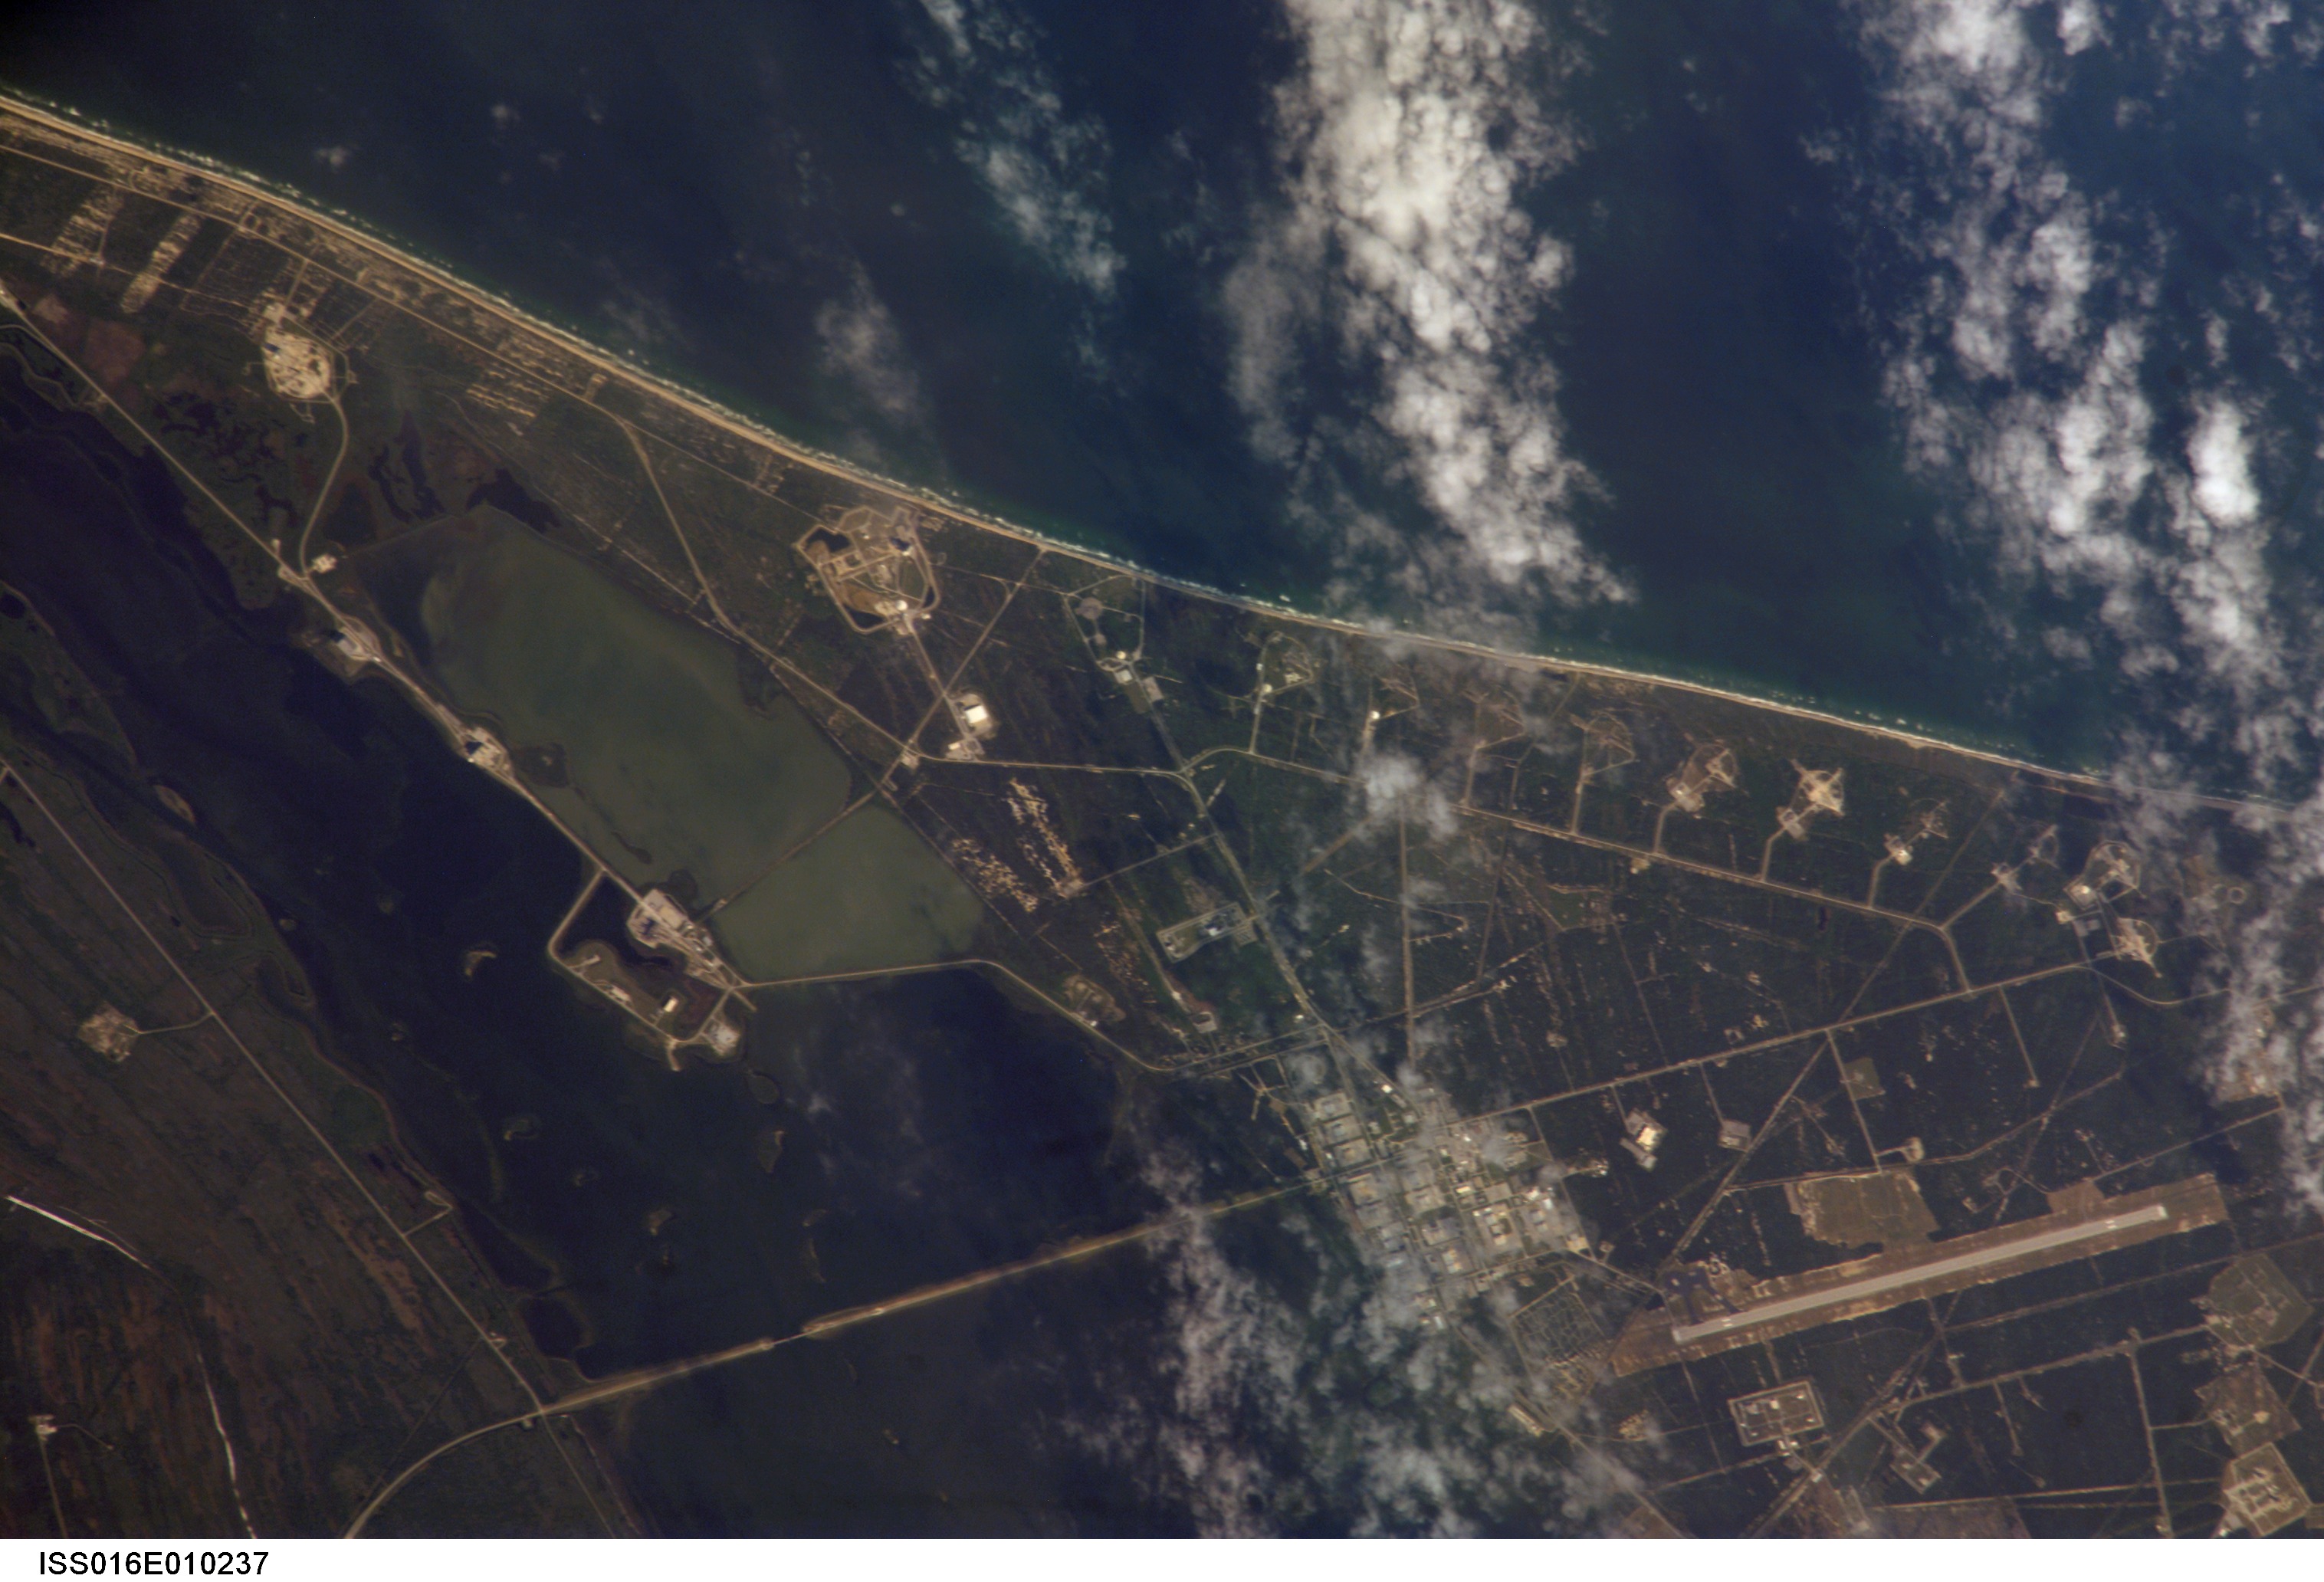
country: USA-FLORIDA
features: KSC, LAUNCH COMPLEX, C.
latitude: 28.5
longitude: -80.7
